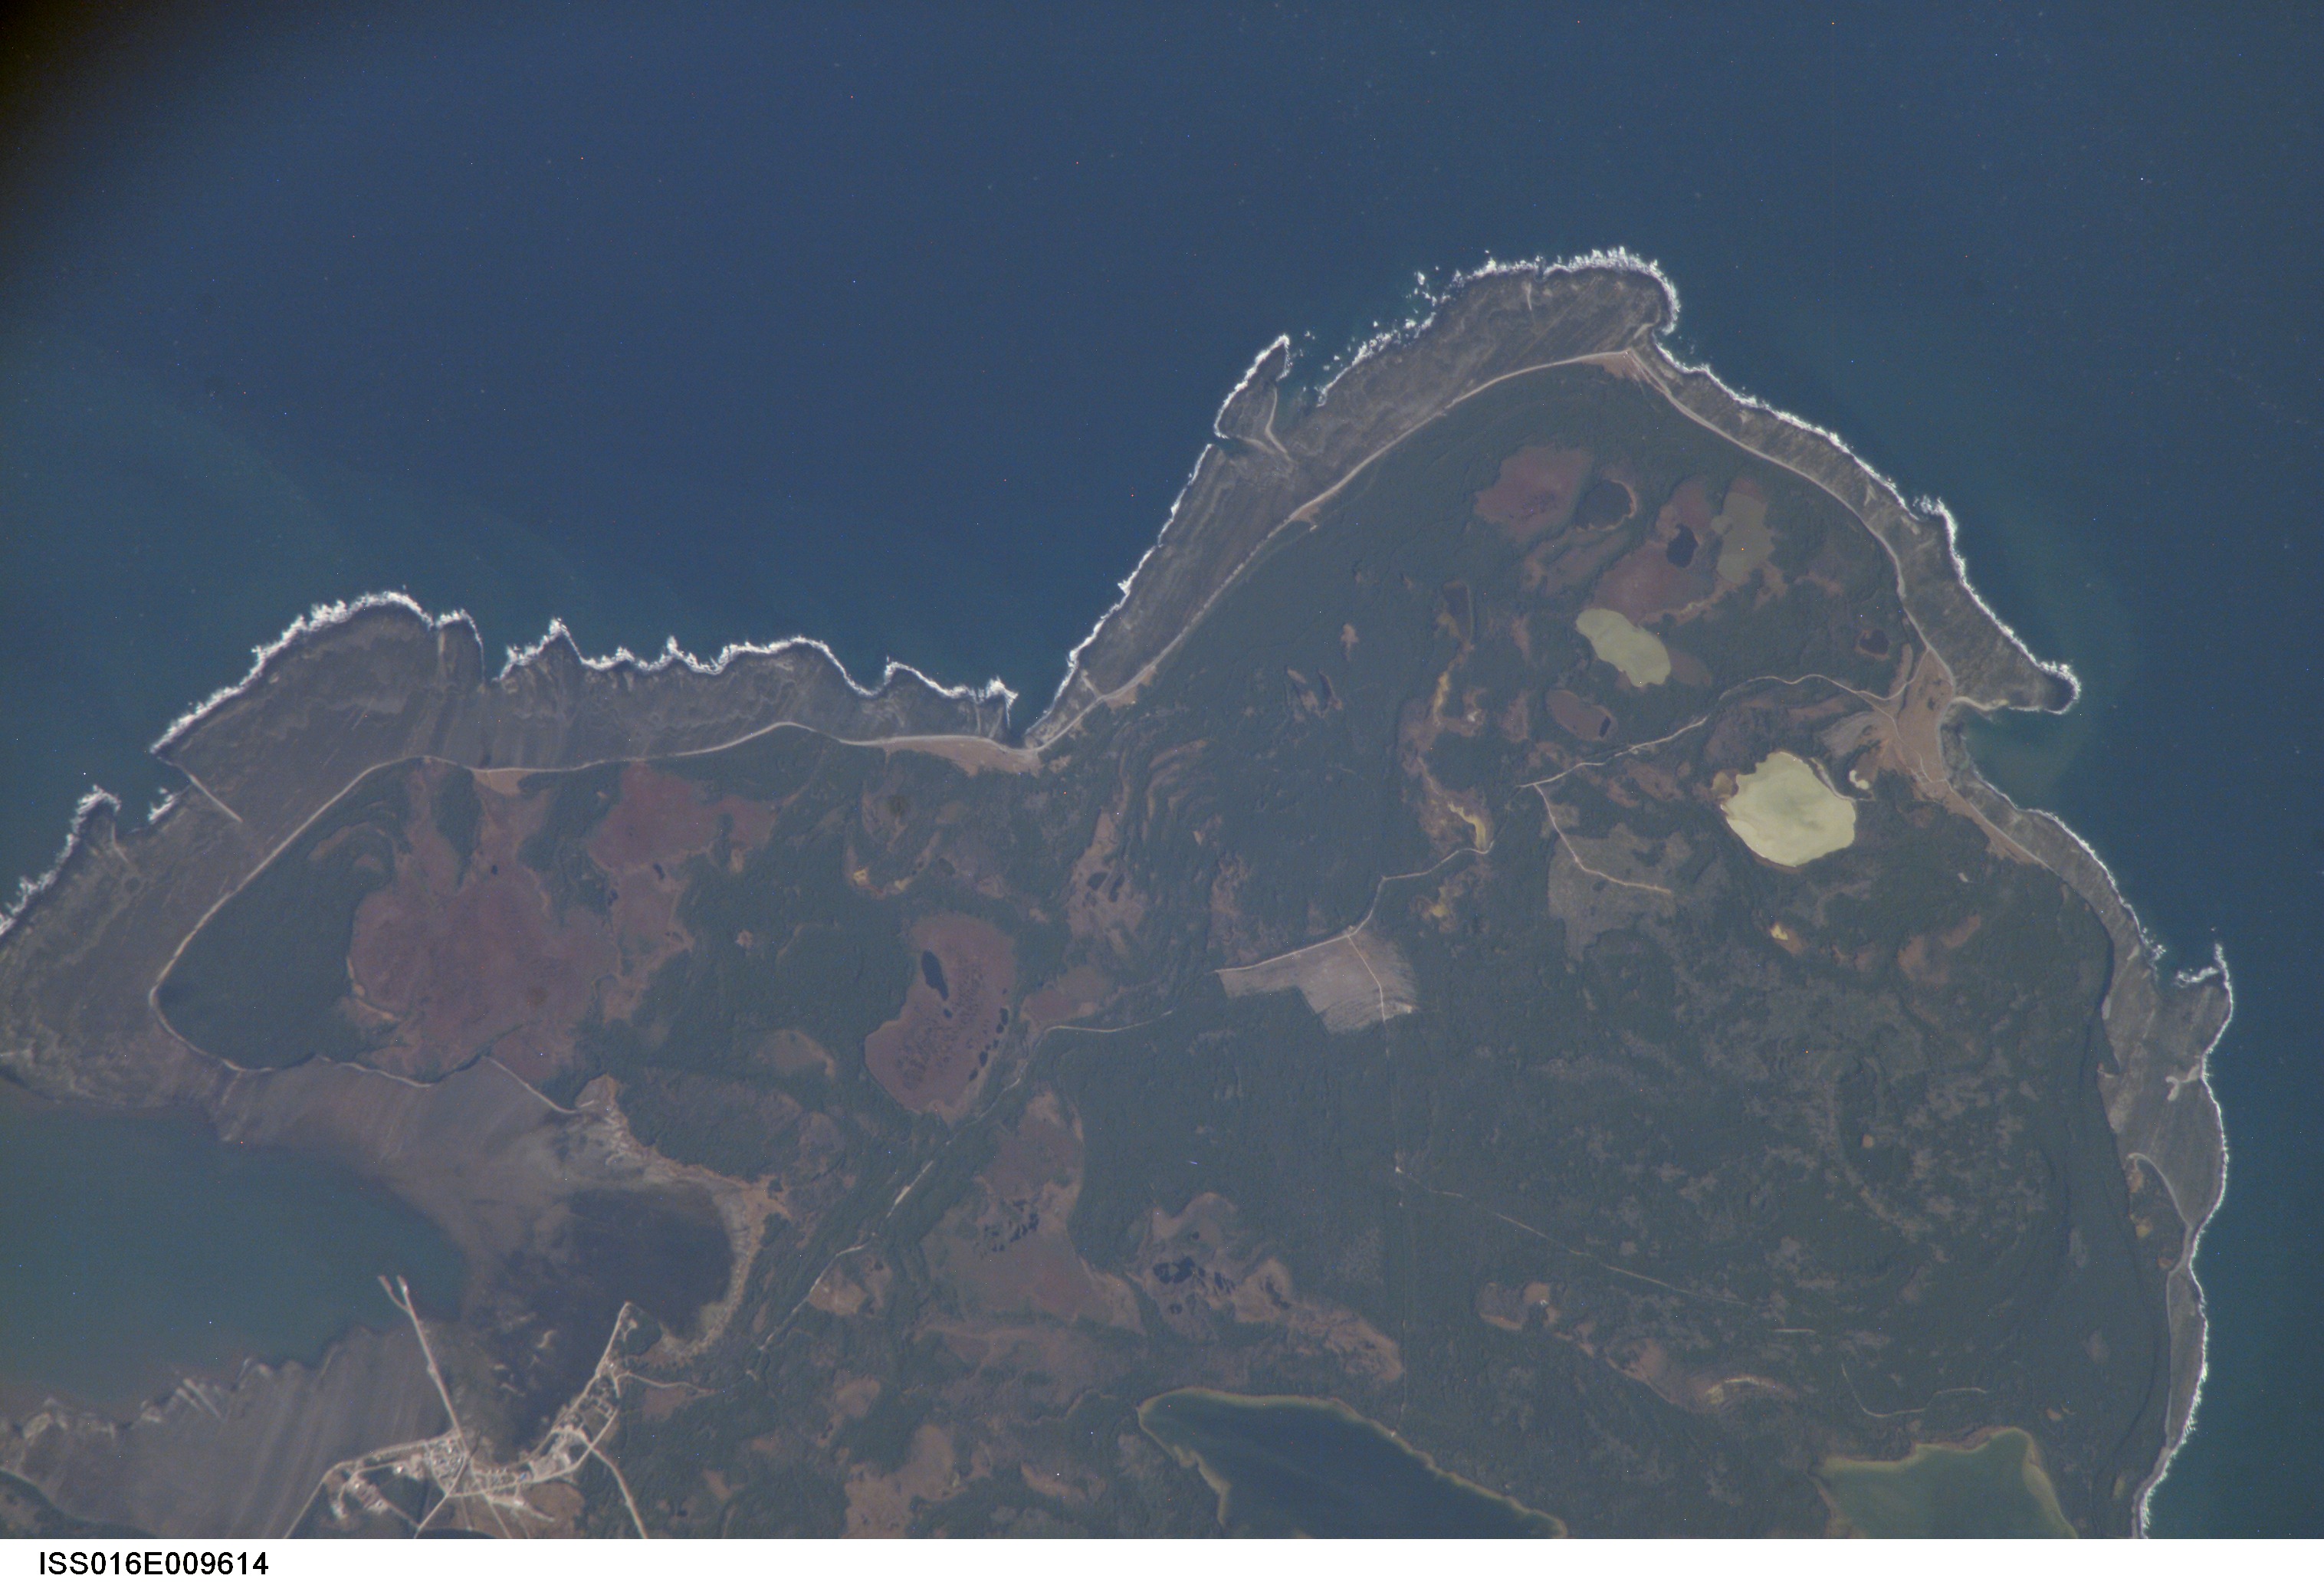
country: CANADA-Q
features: PORT MENIER, ANTICOSTI ISLAND
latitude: 49.8
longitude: -64.5
